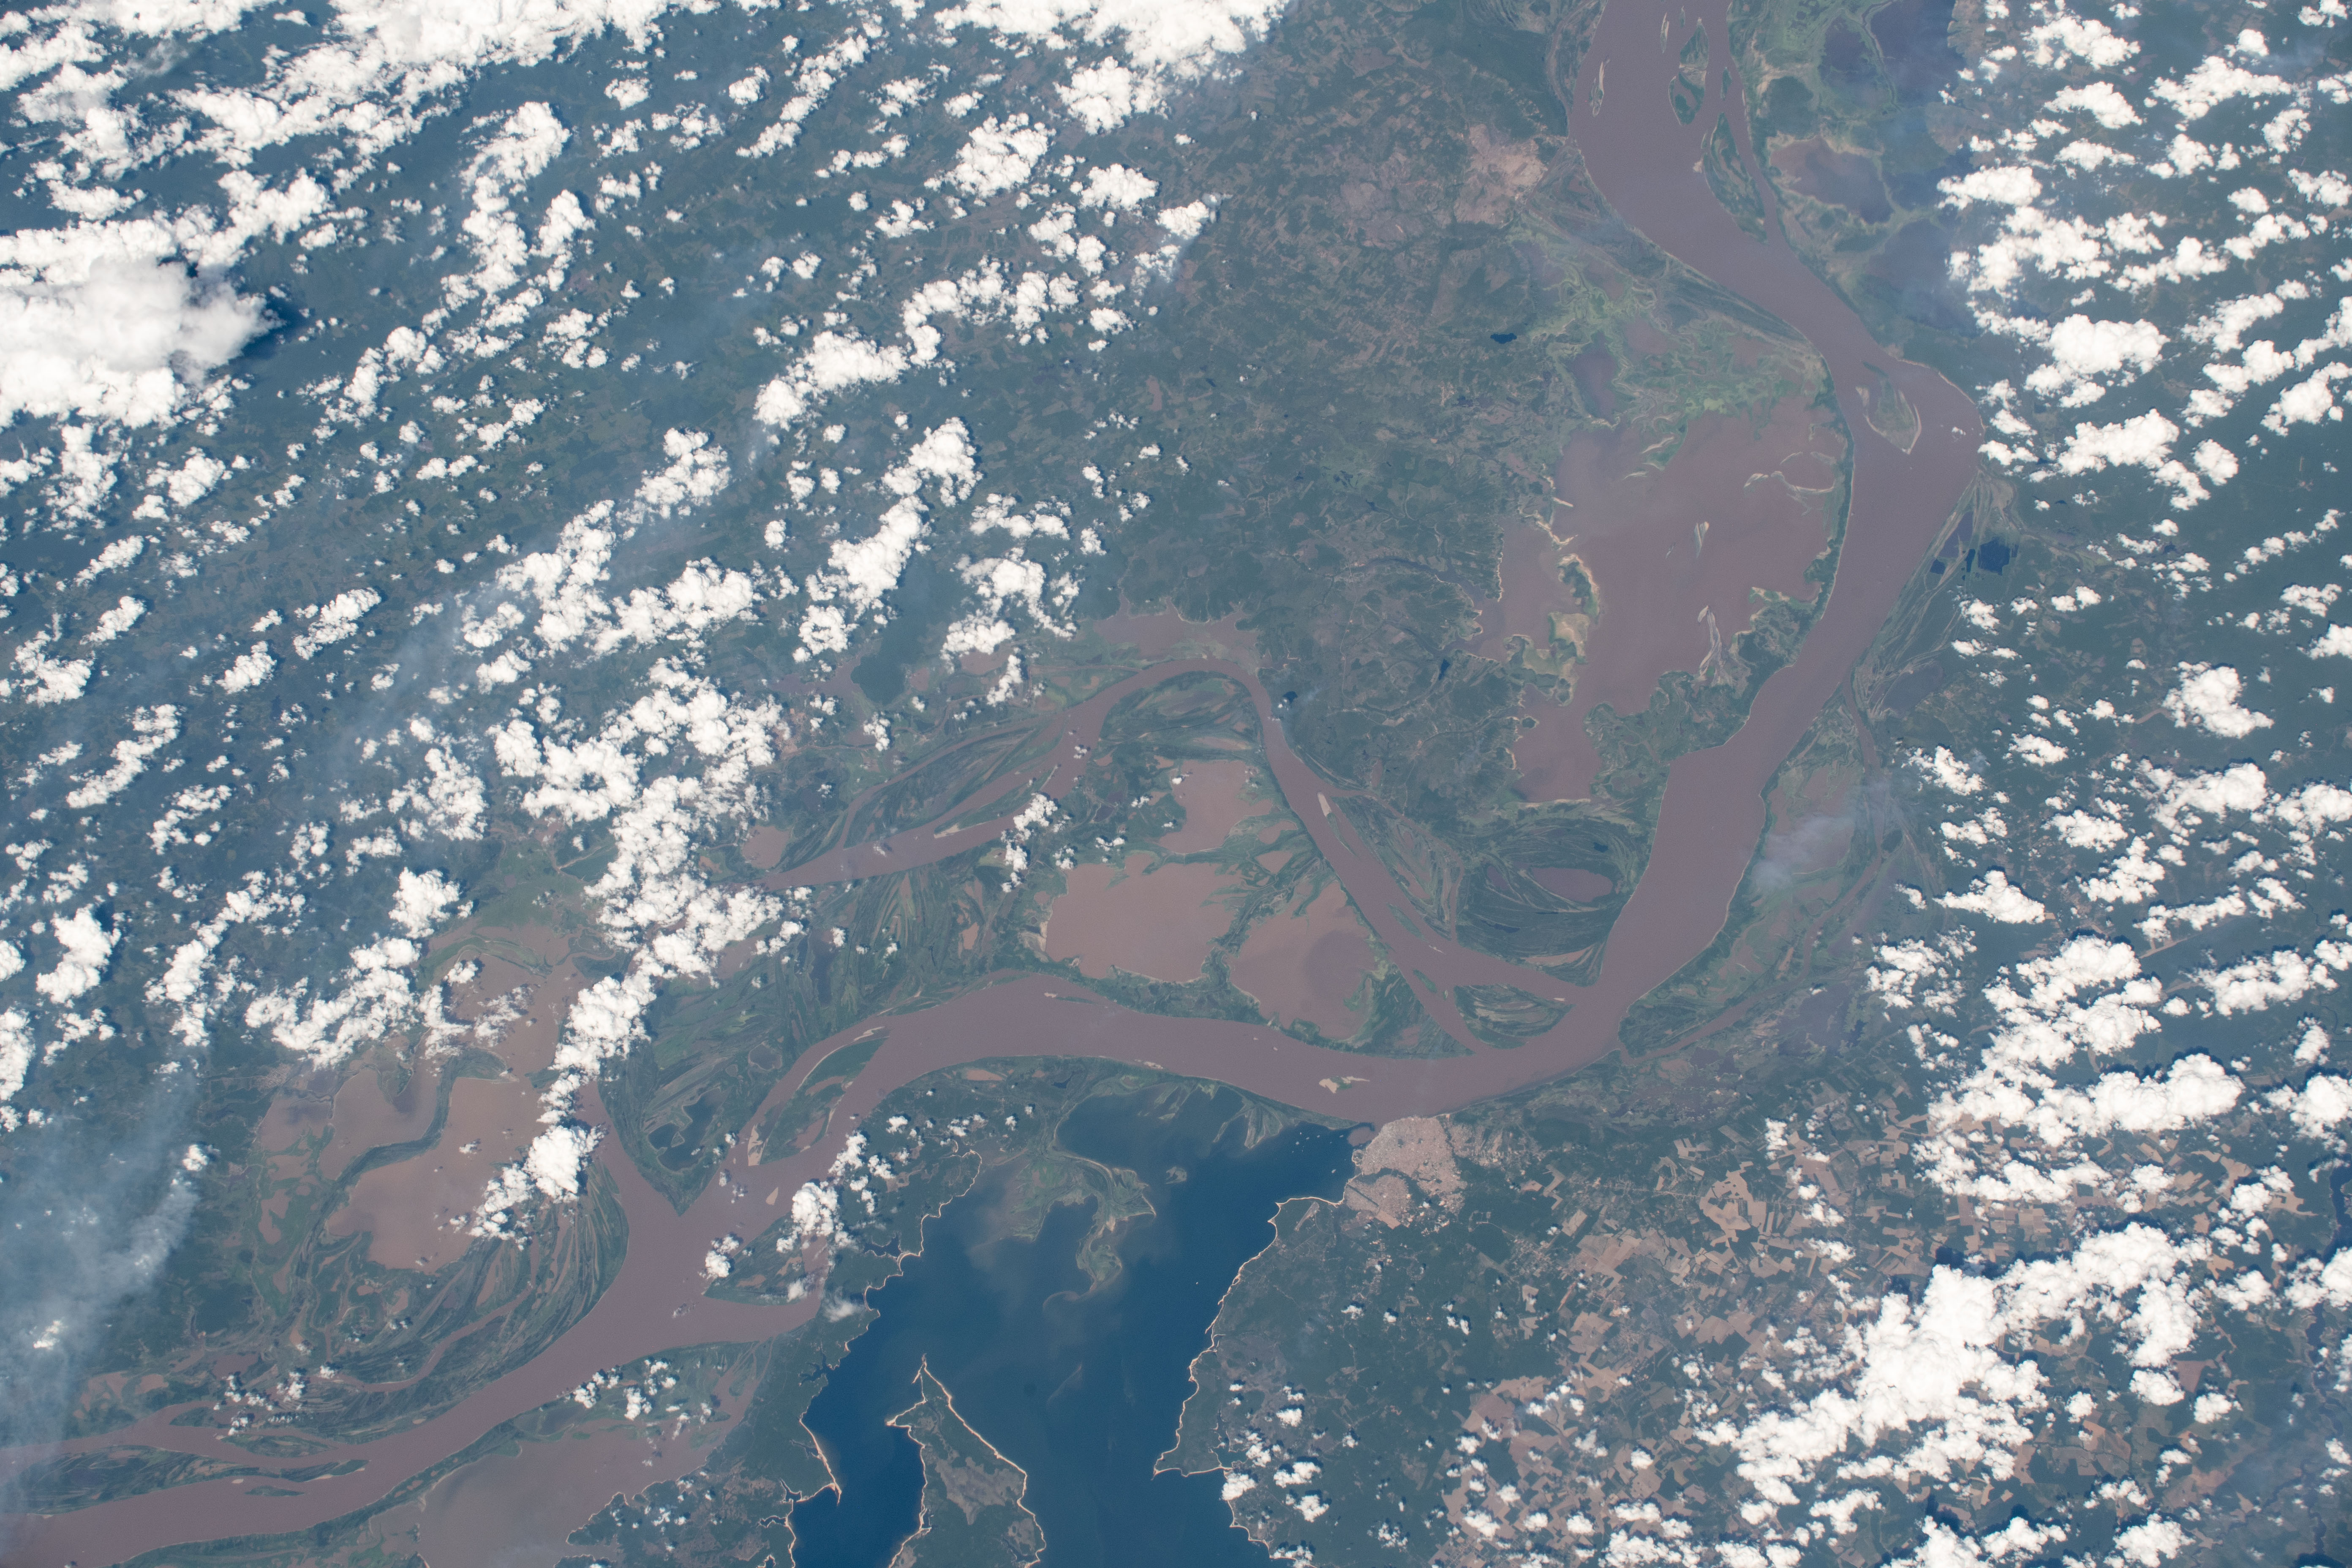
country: BRAZIL
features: AMAZON RIVER, LAGO GRANDE DE MONTE ALEGRE, TAPAJOS
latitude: -2.1
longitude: -54.6
